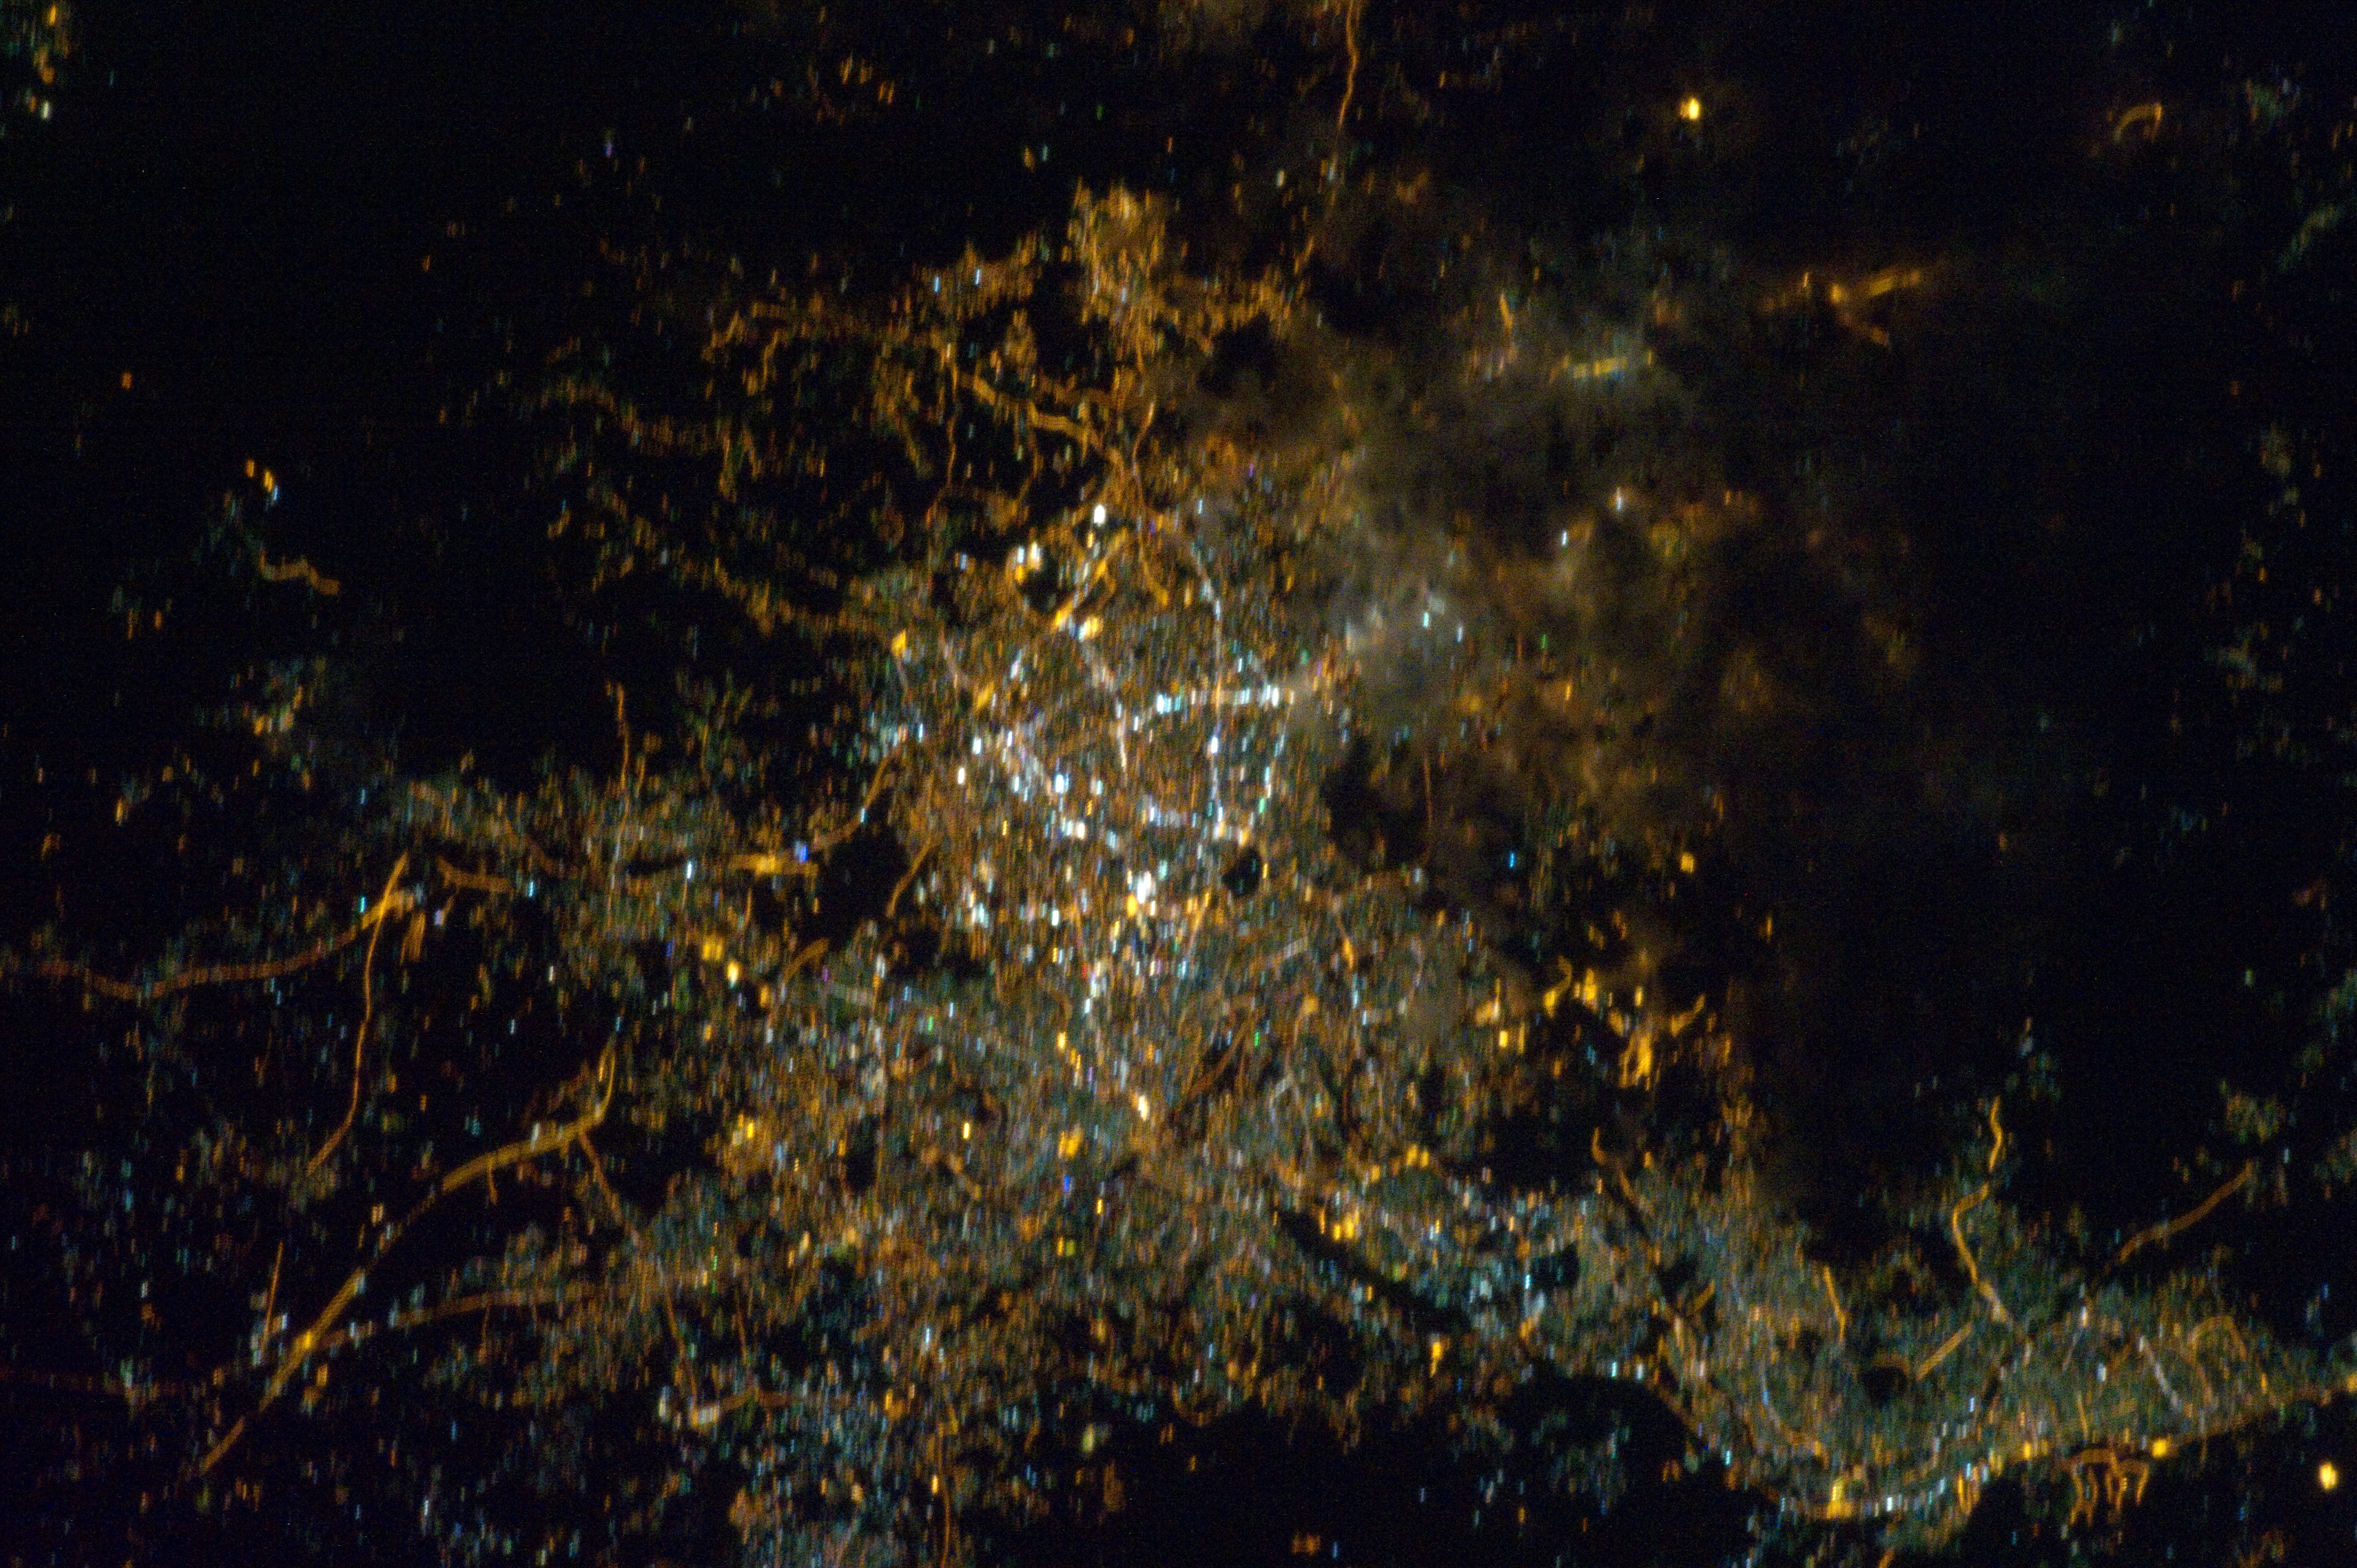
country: JORDAN
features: AMMAN JORDAN AT NIGHT
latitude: 32.0
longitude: 35.9
